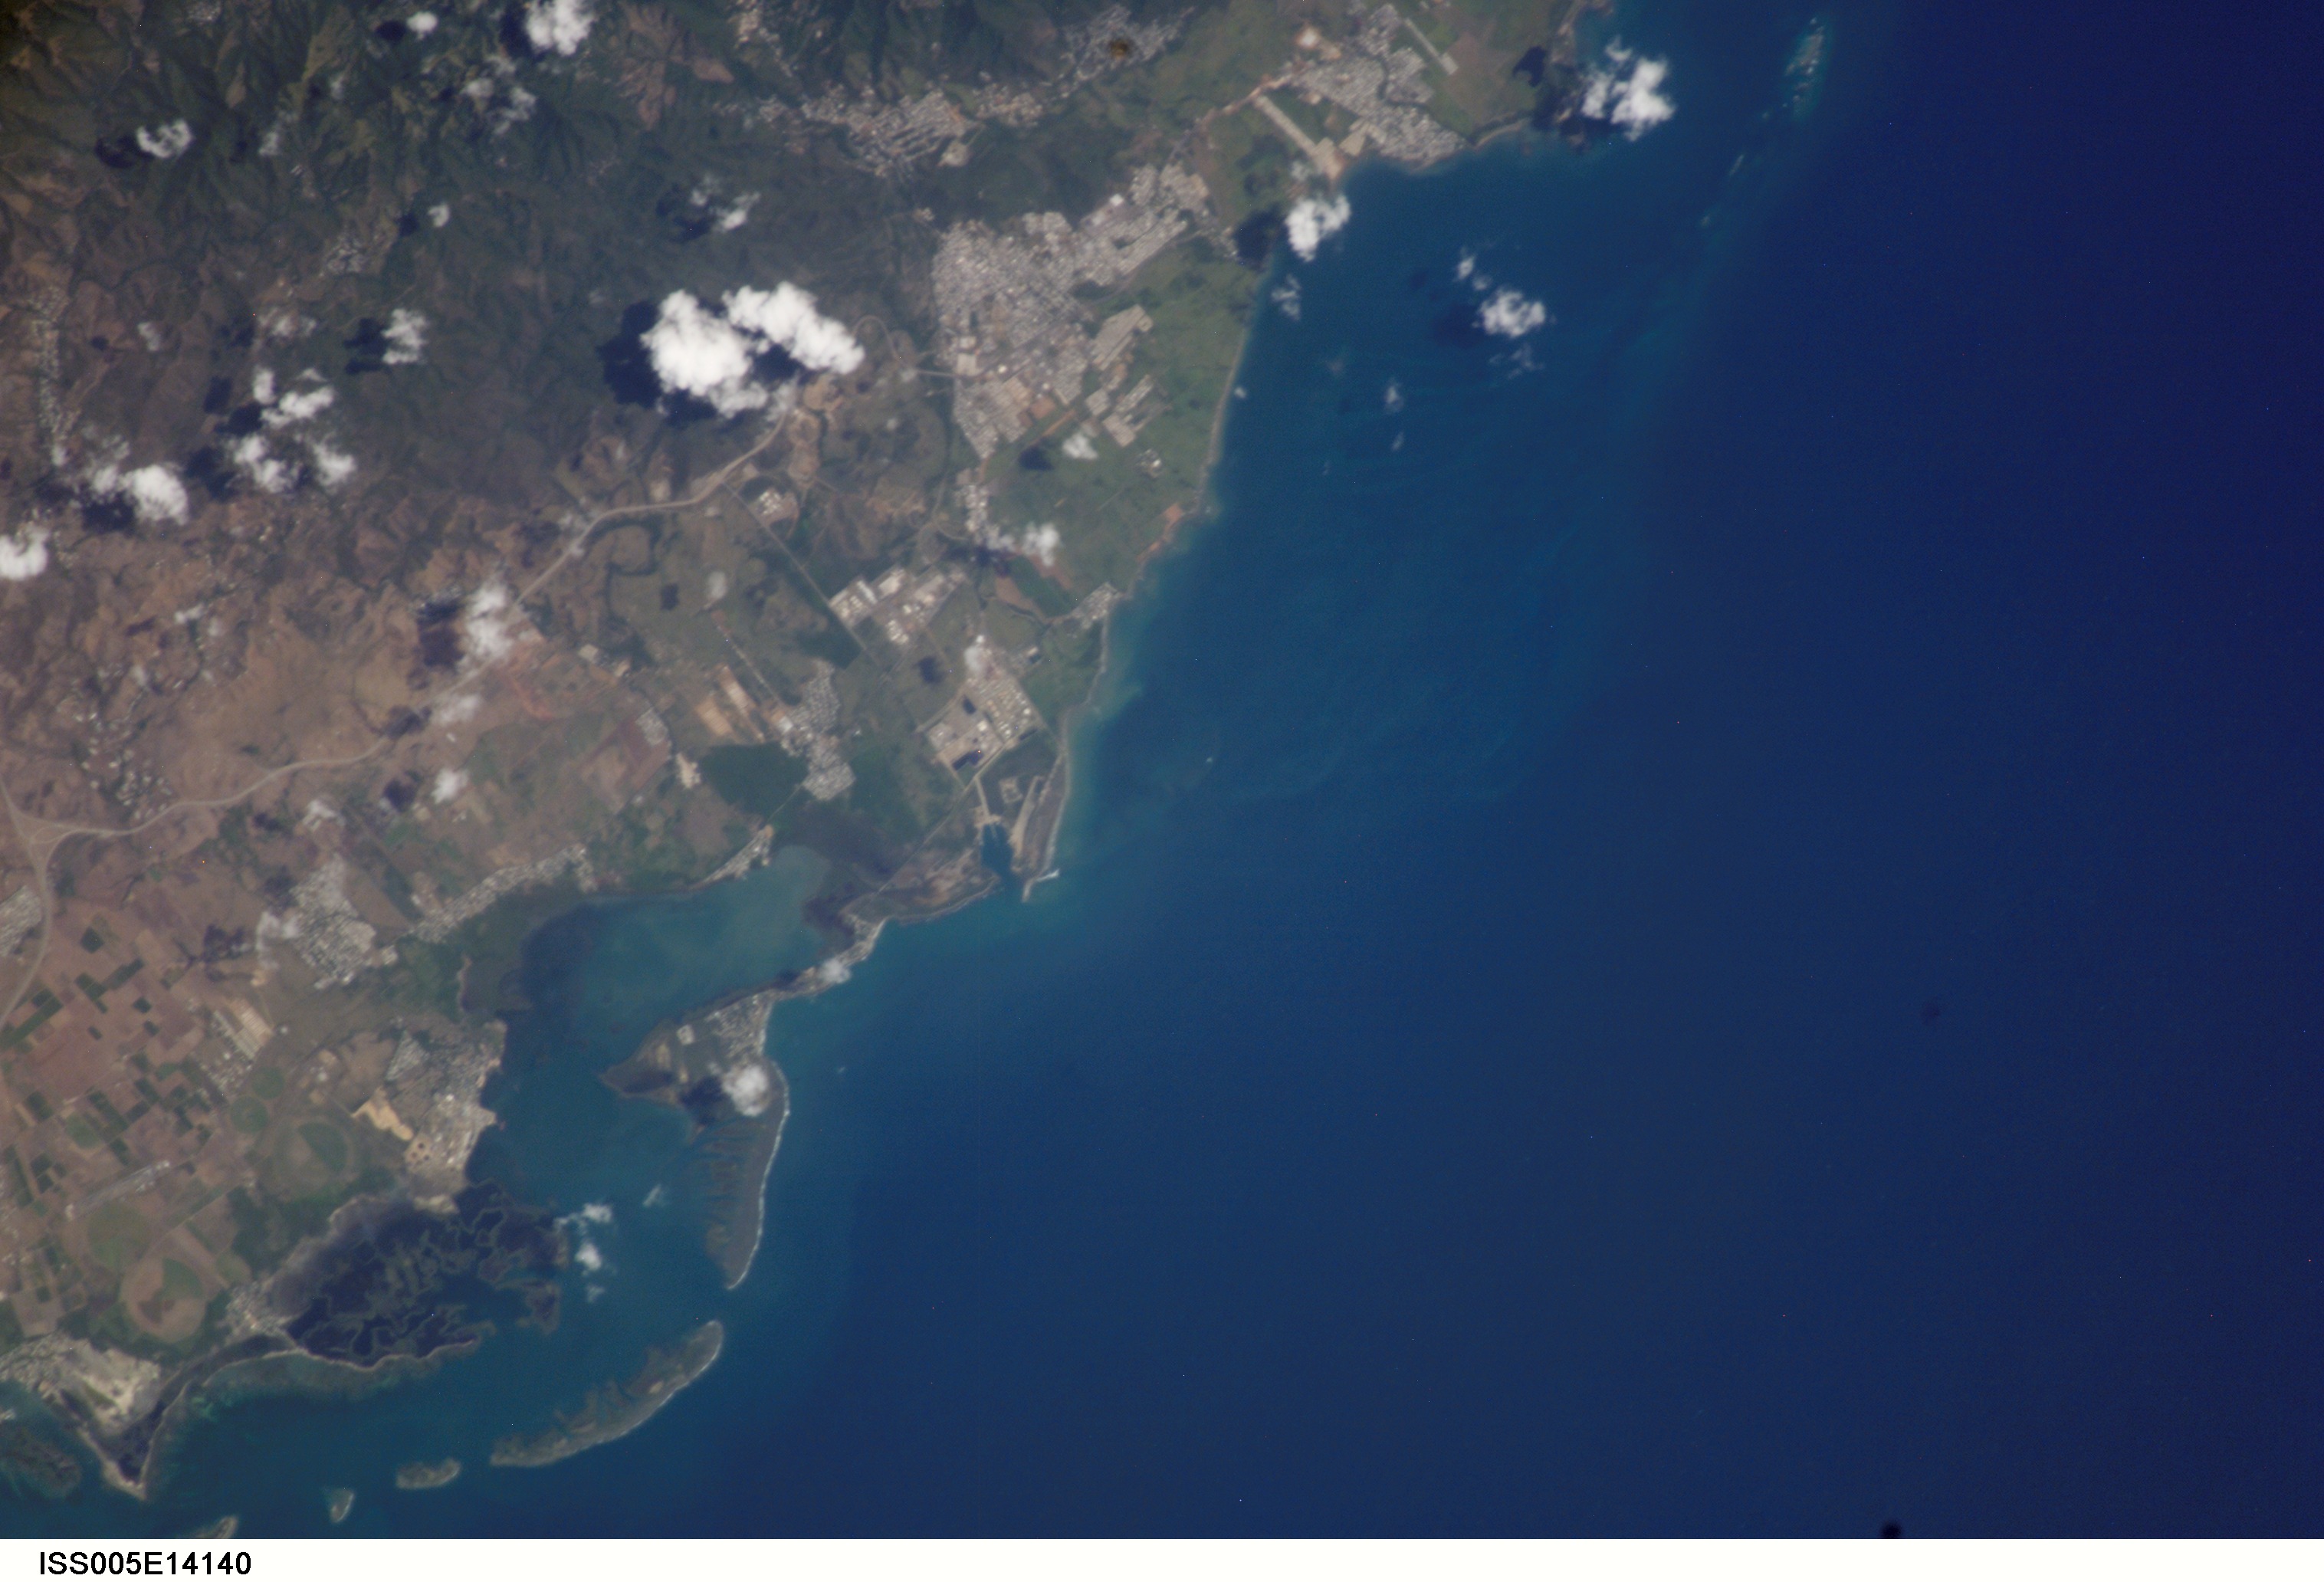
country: PUERTO RICO
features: JOBOS BAY, GUAYAMA AREA
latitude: 17.9
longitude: -66.1
